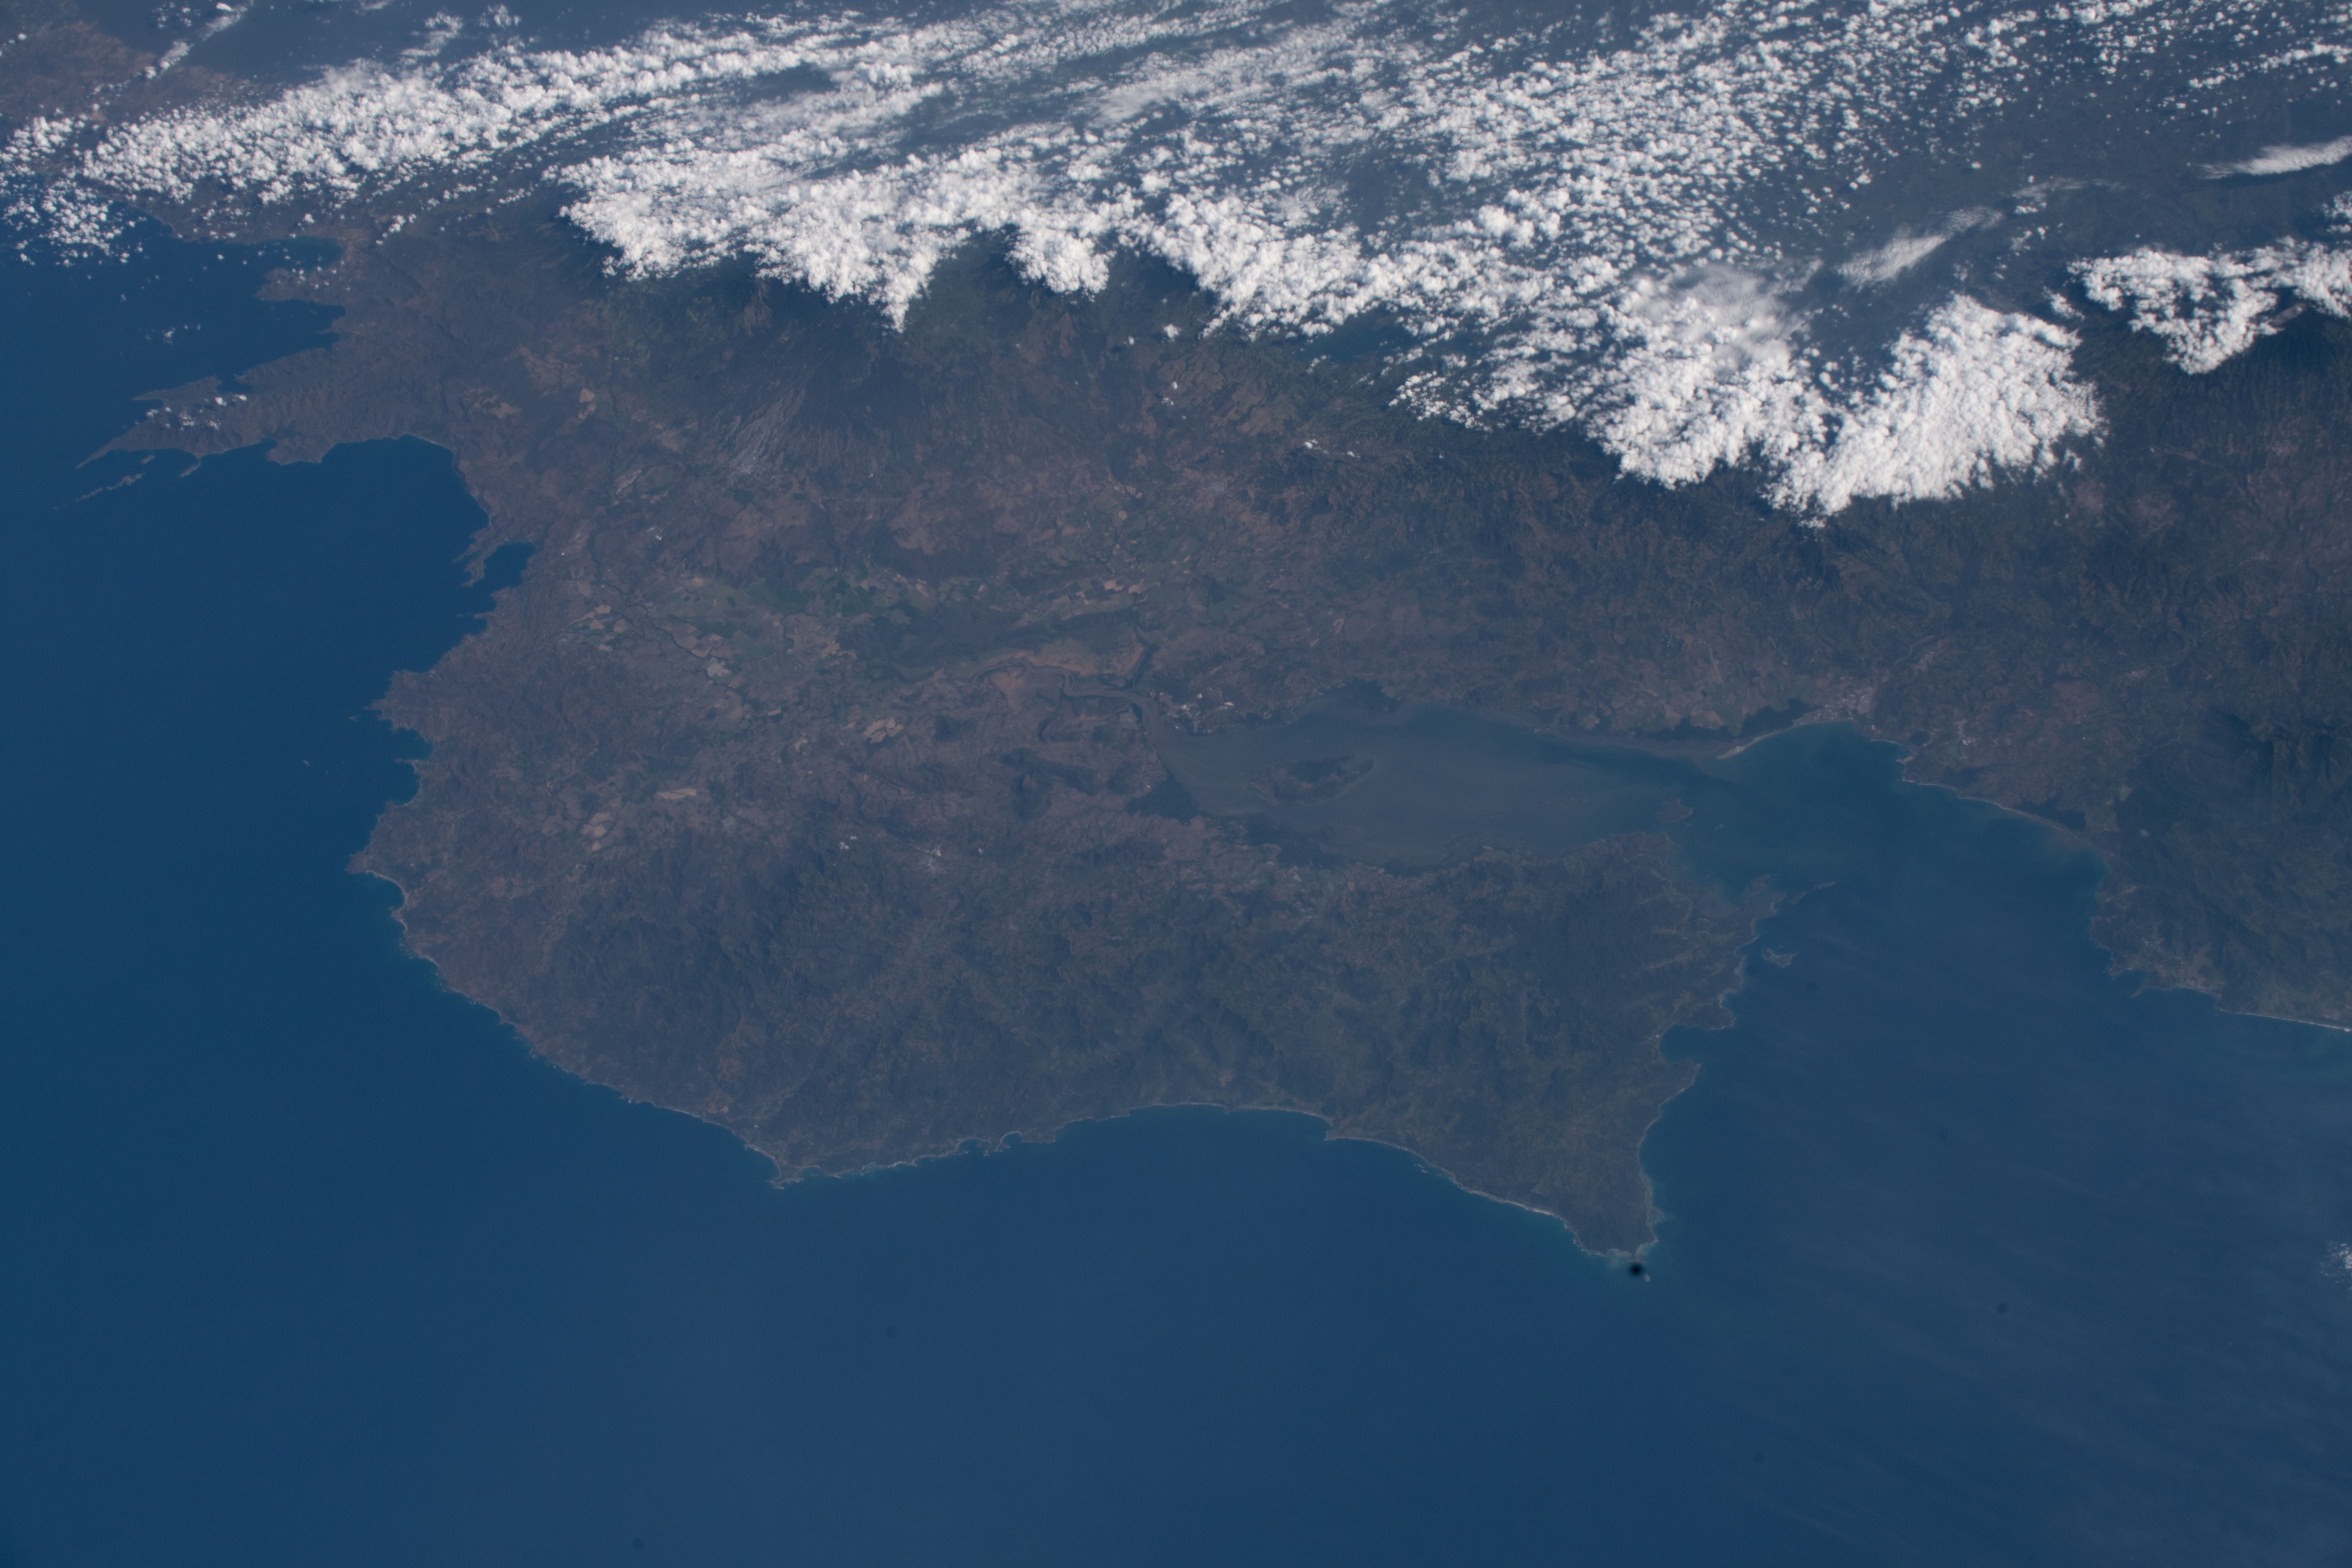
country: COSTA RICA
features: GULF OF NICOYA, COLORADO GULF, CHIRA ISLAND
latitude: 10.1
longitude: -85.2
